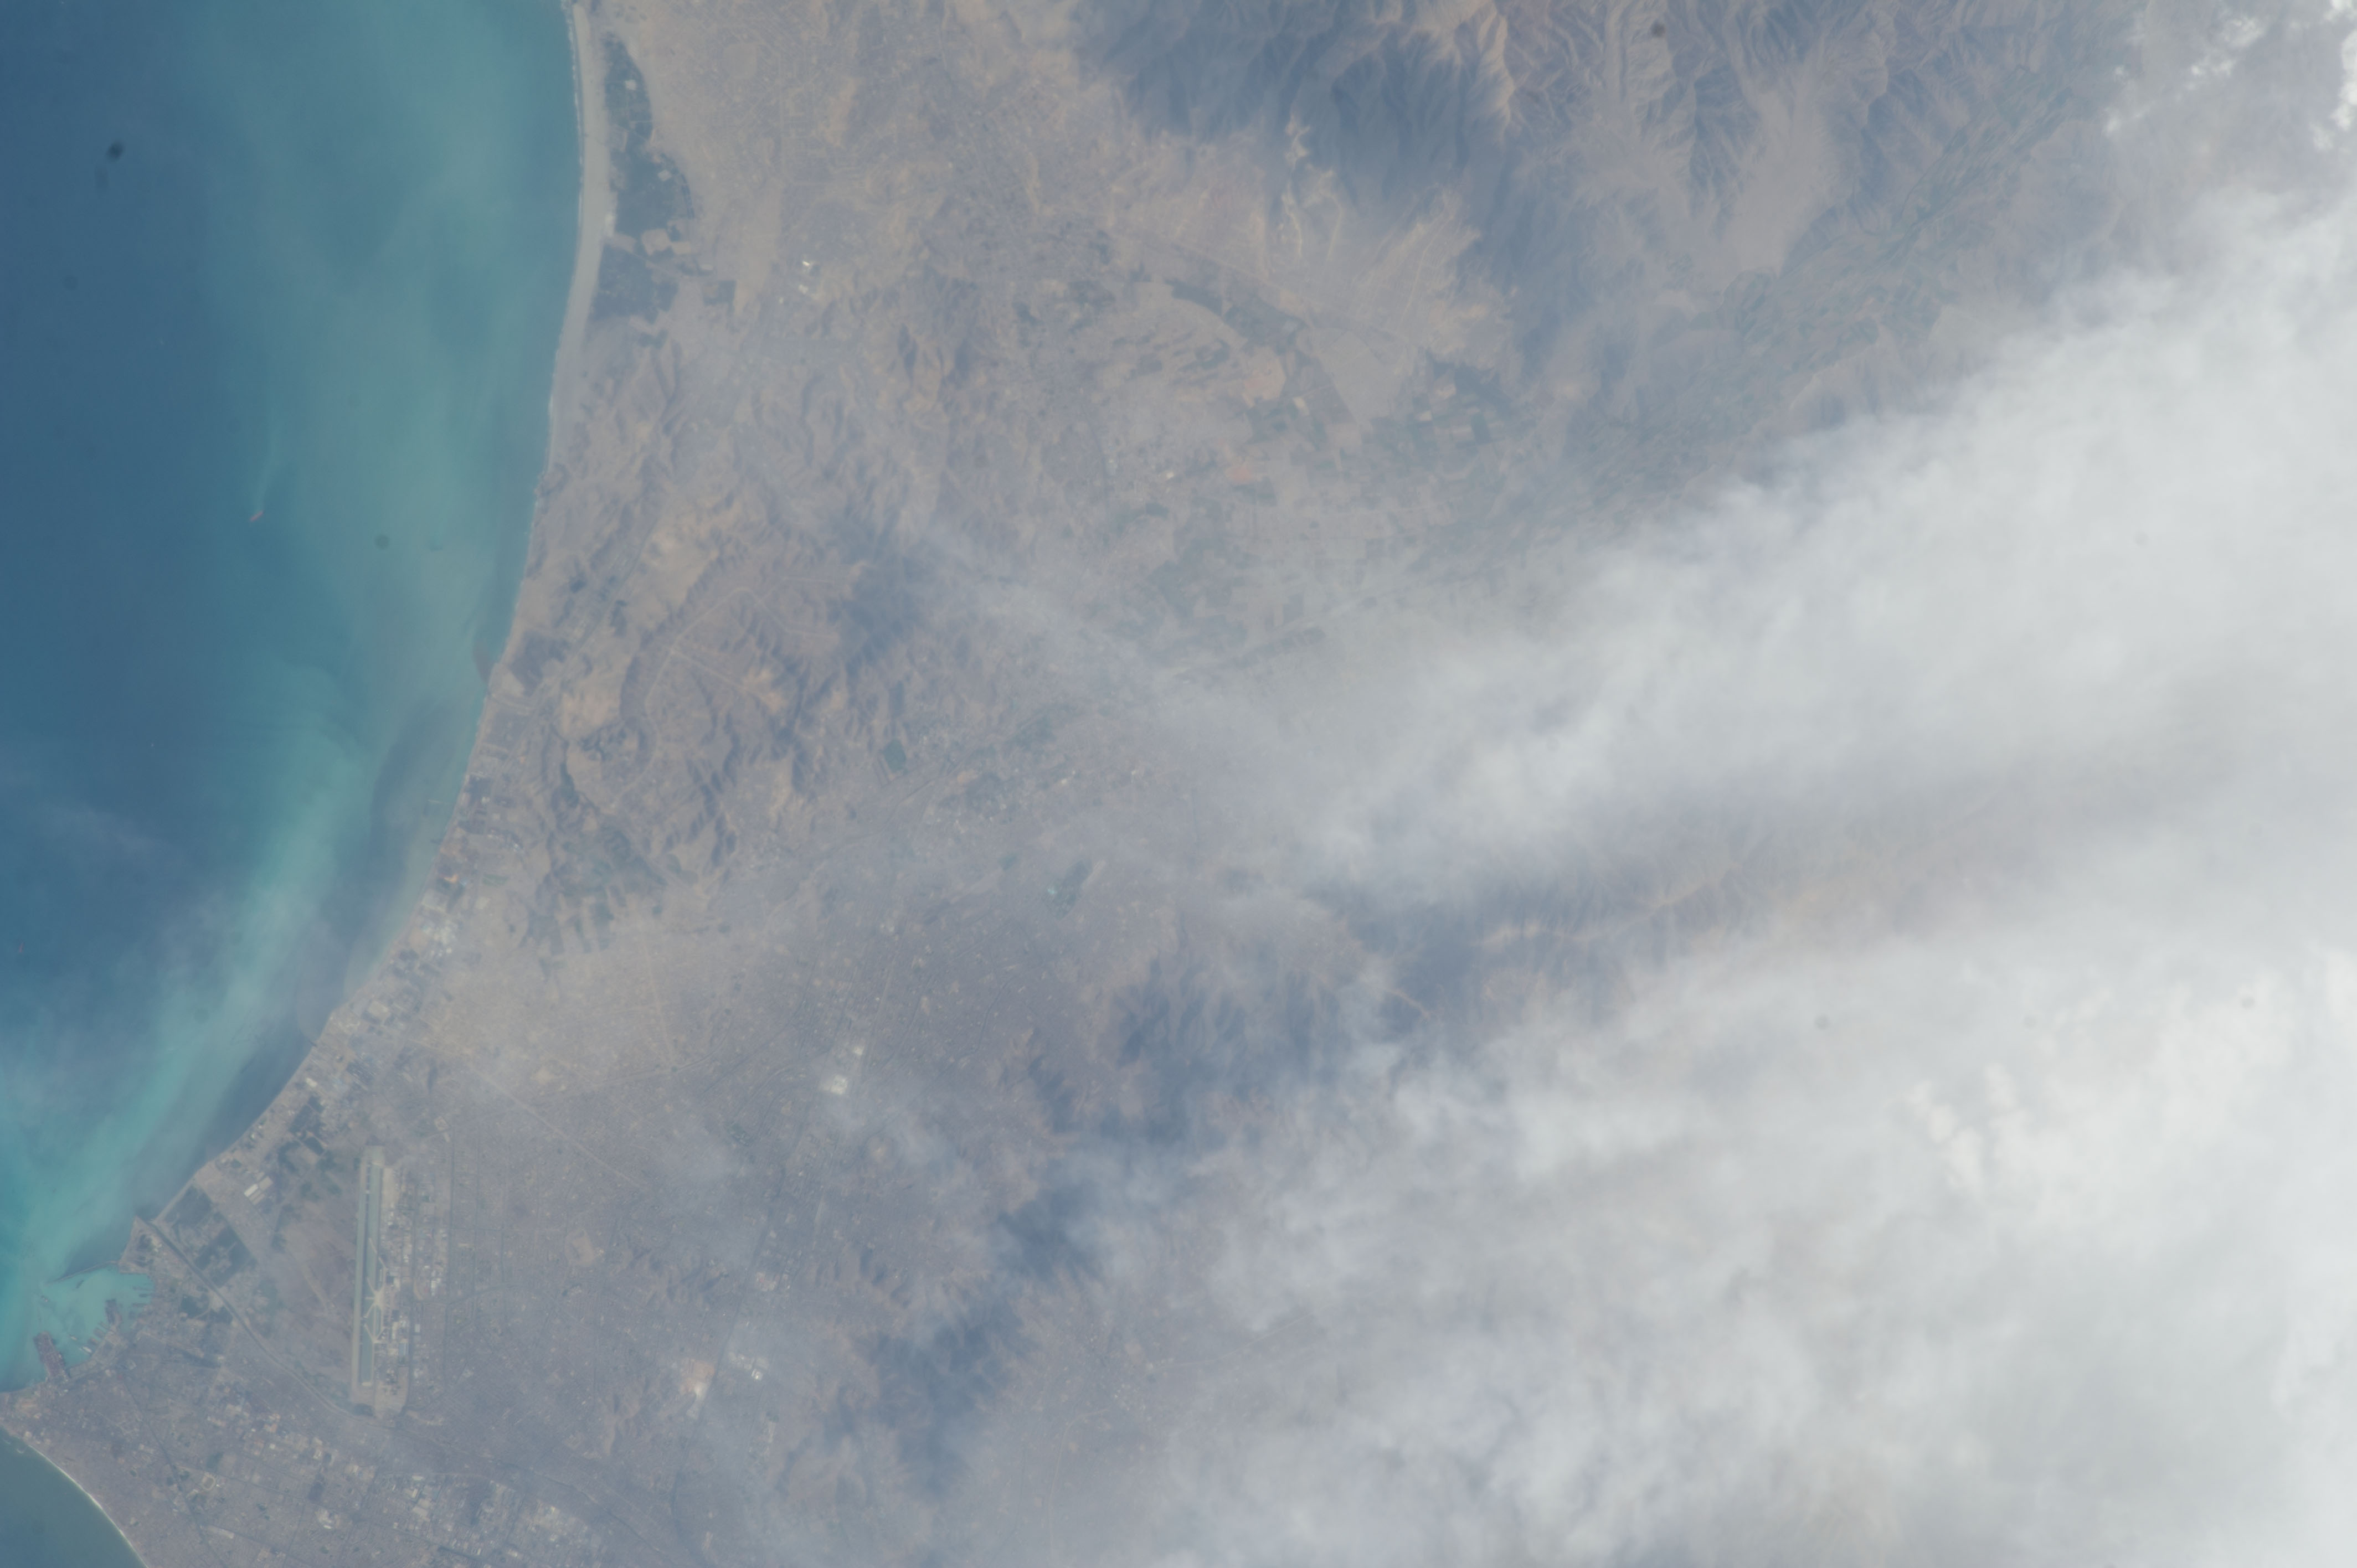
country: PERU
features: CALLAO, BAY OF CALLAO, LIMA, AIRPORT
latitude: -12.0
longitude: -77.1
